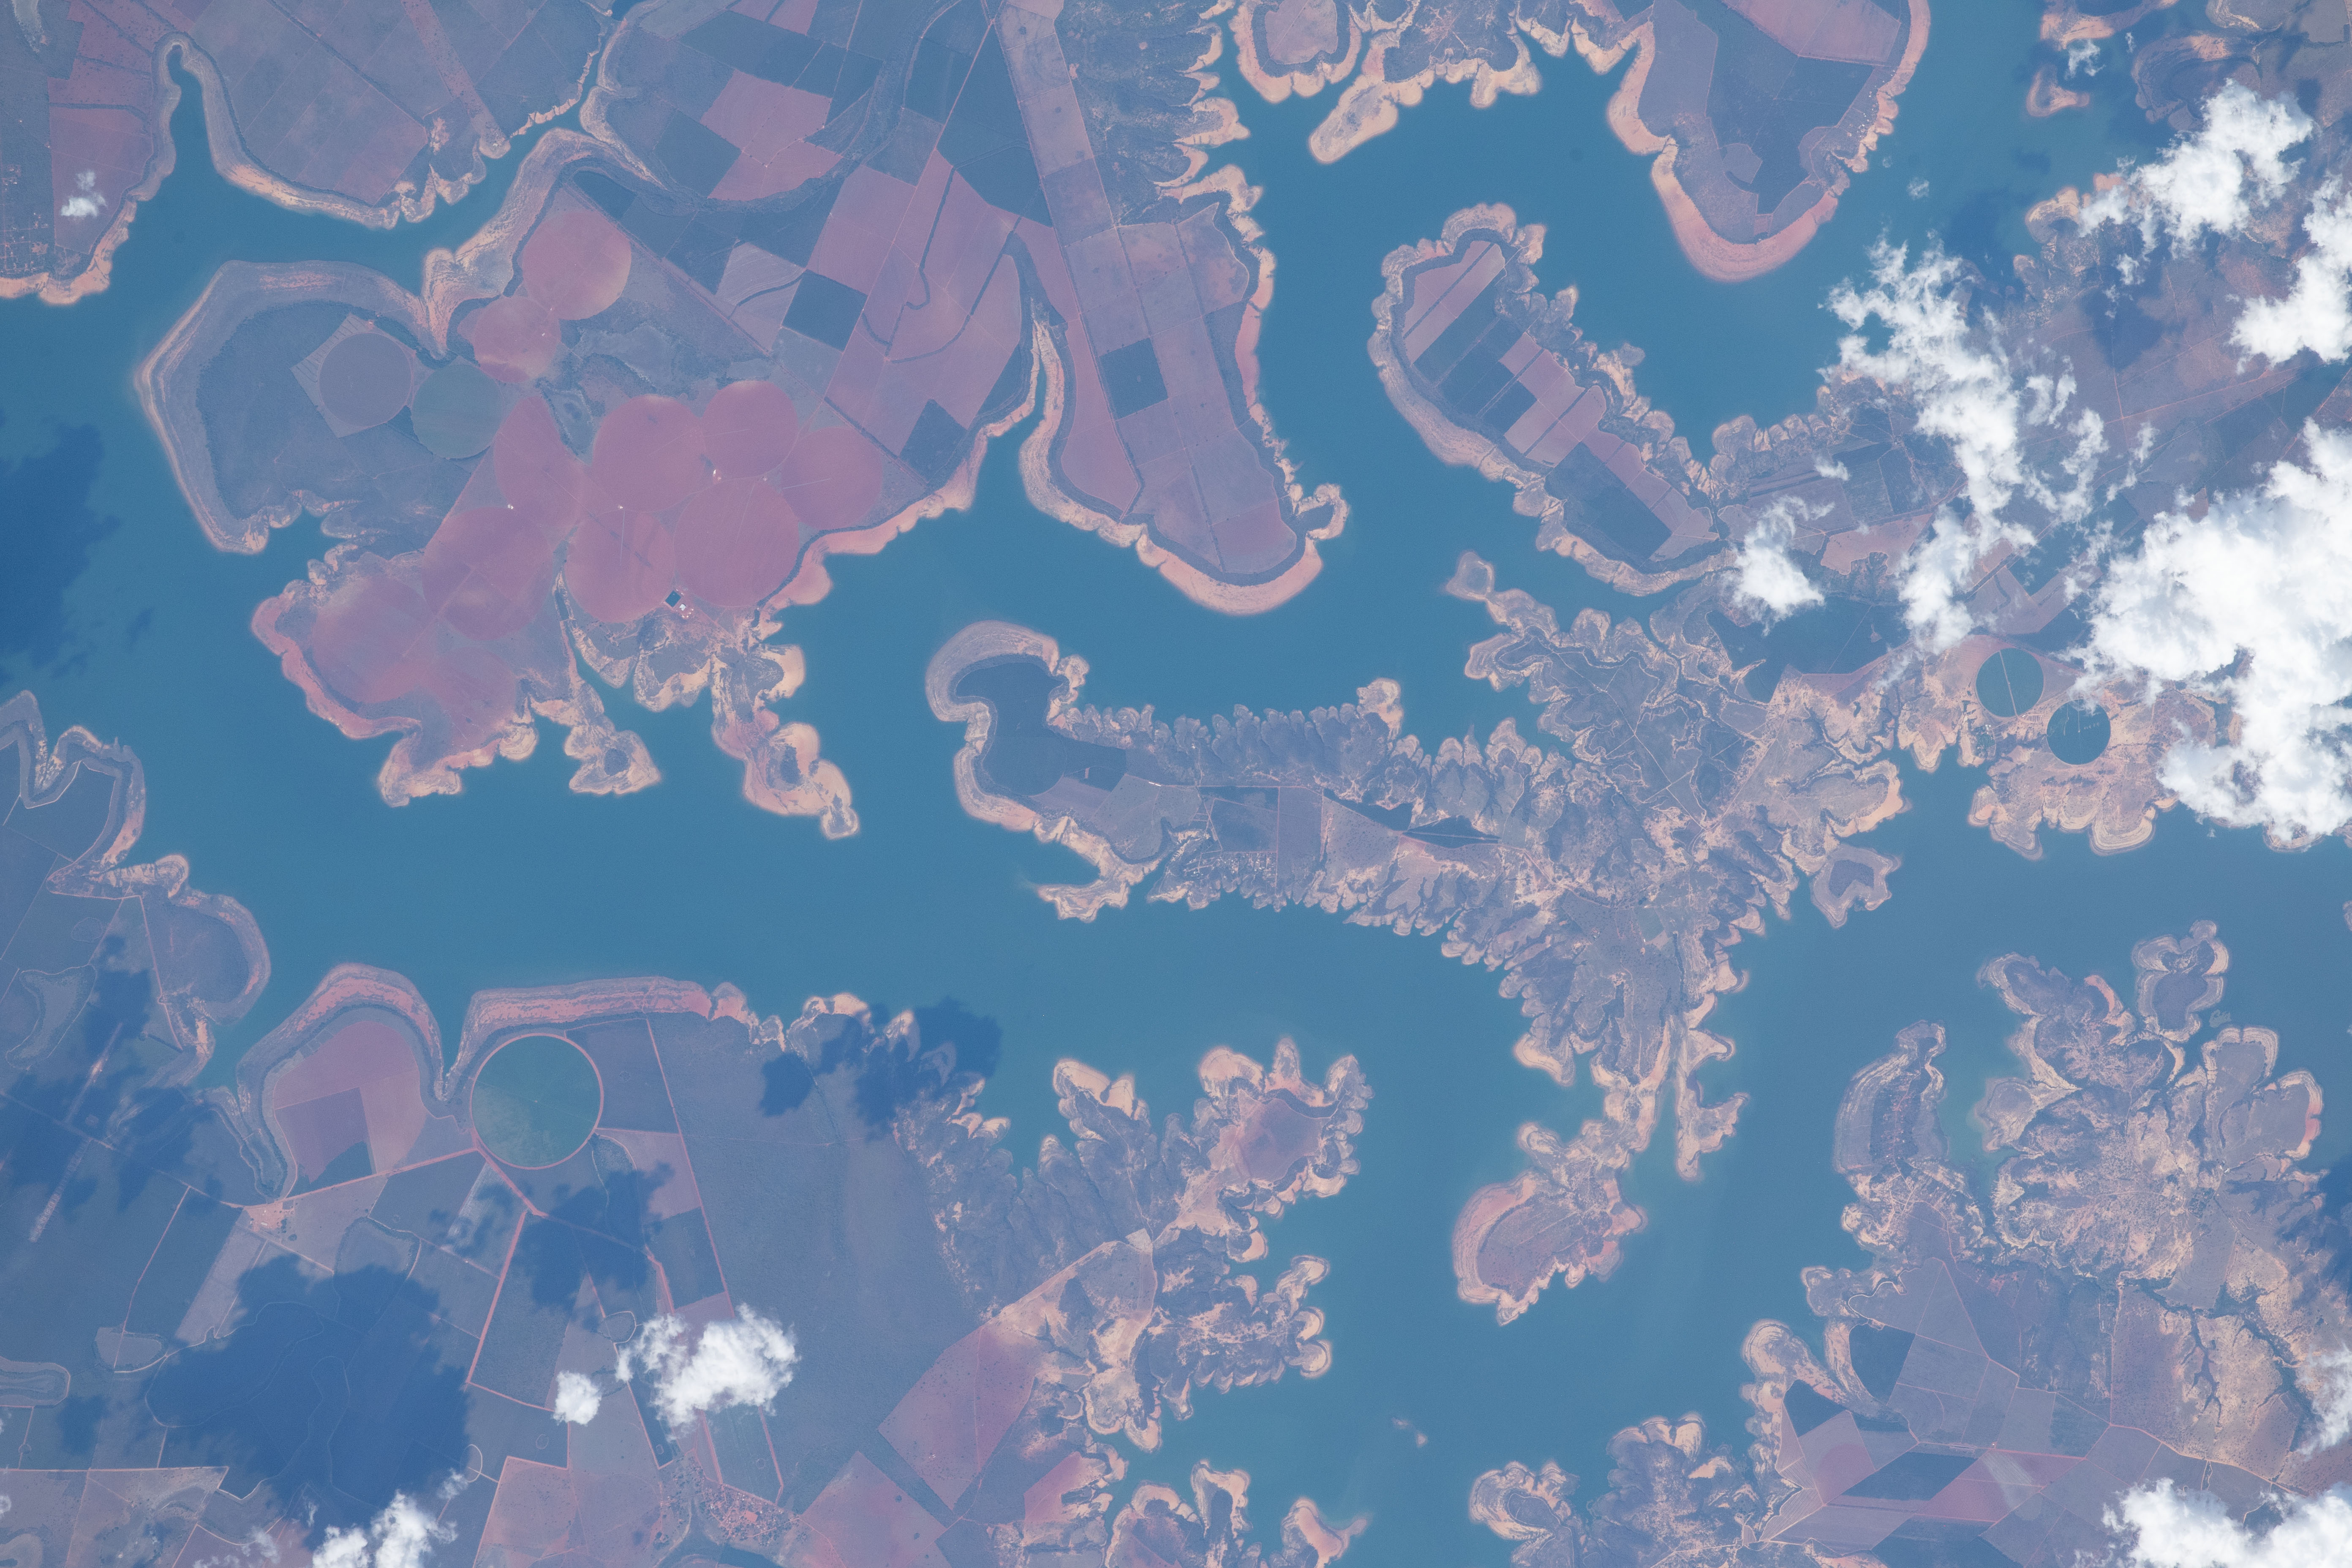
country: BRAZIL
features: SAN FRANCISCO RIVER, MORADA NOVA DE MINAS, STATE OF MINAS GERAIS, SAO JOSE DO BURITI
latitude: -18.8
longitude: -45.2
